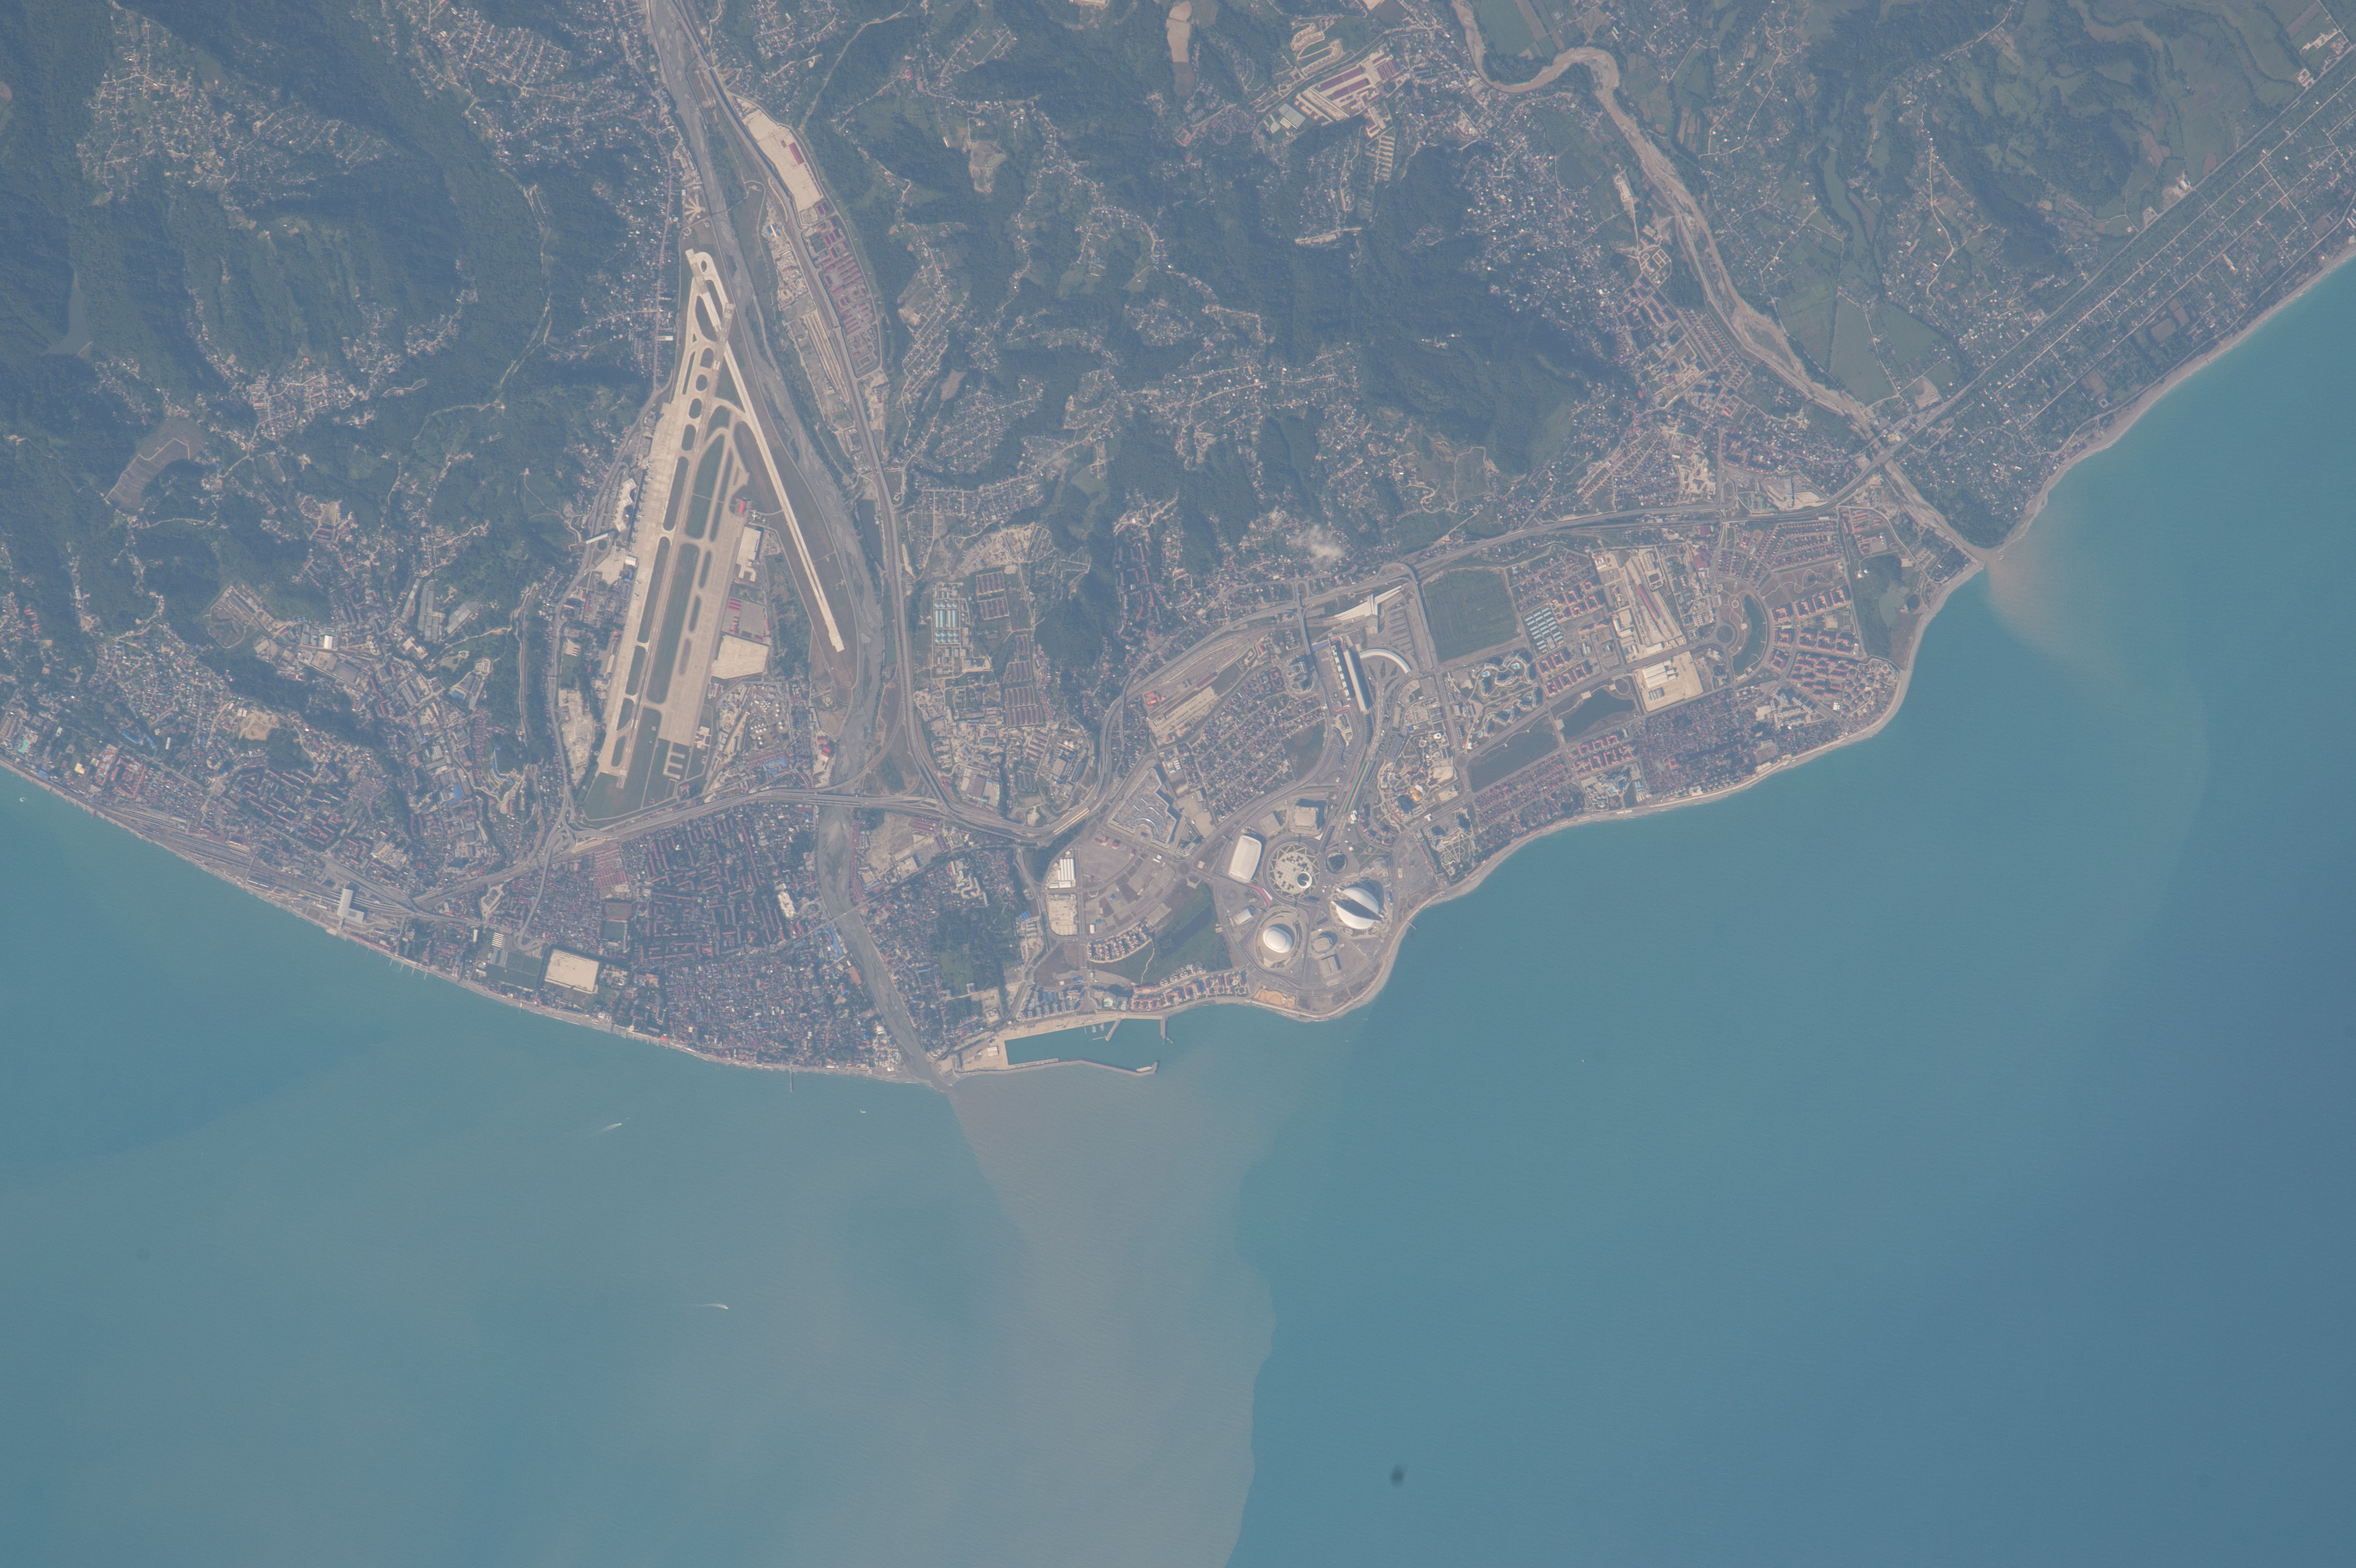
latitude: 43.4
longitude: 40.0
